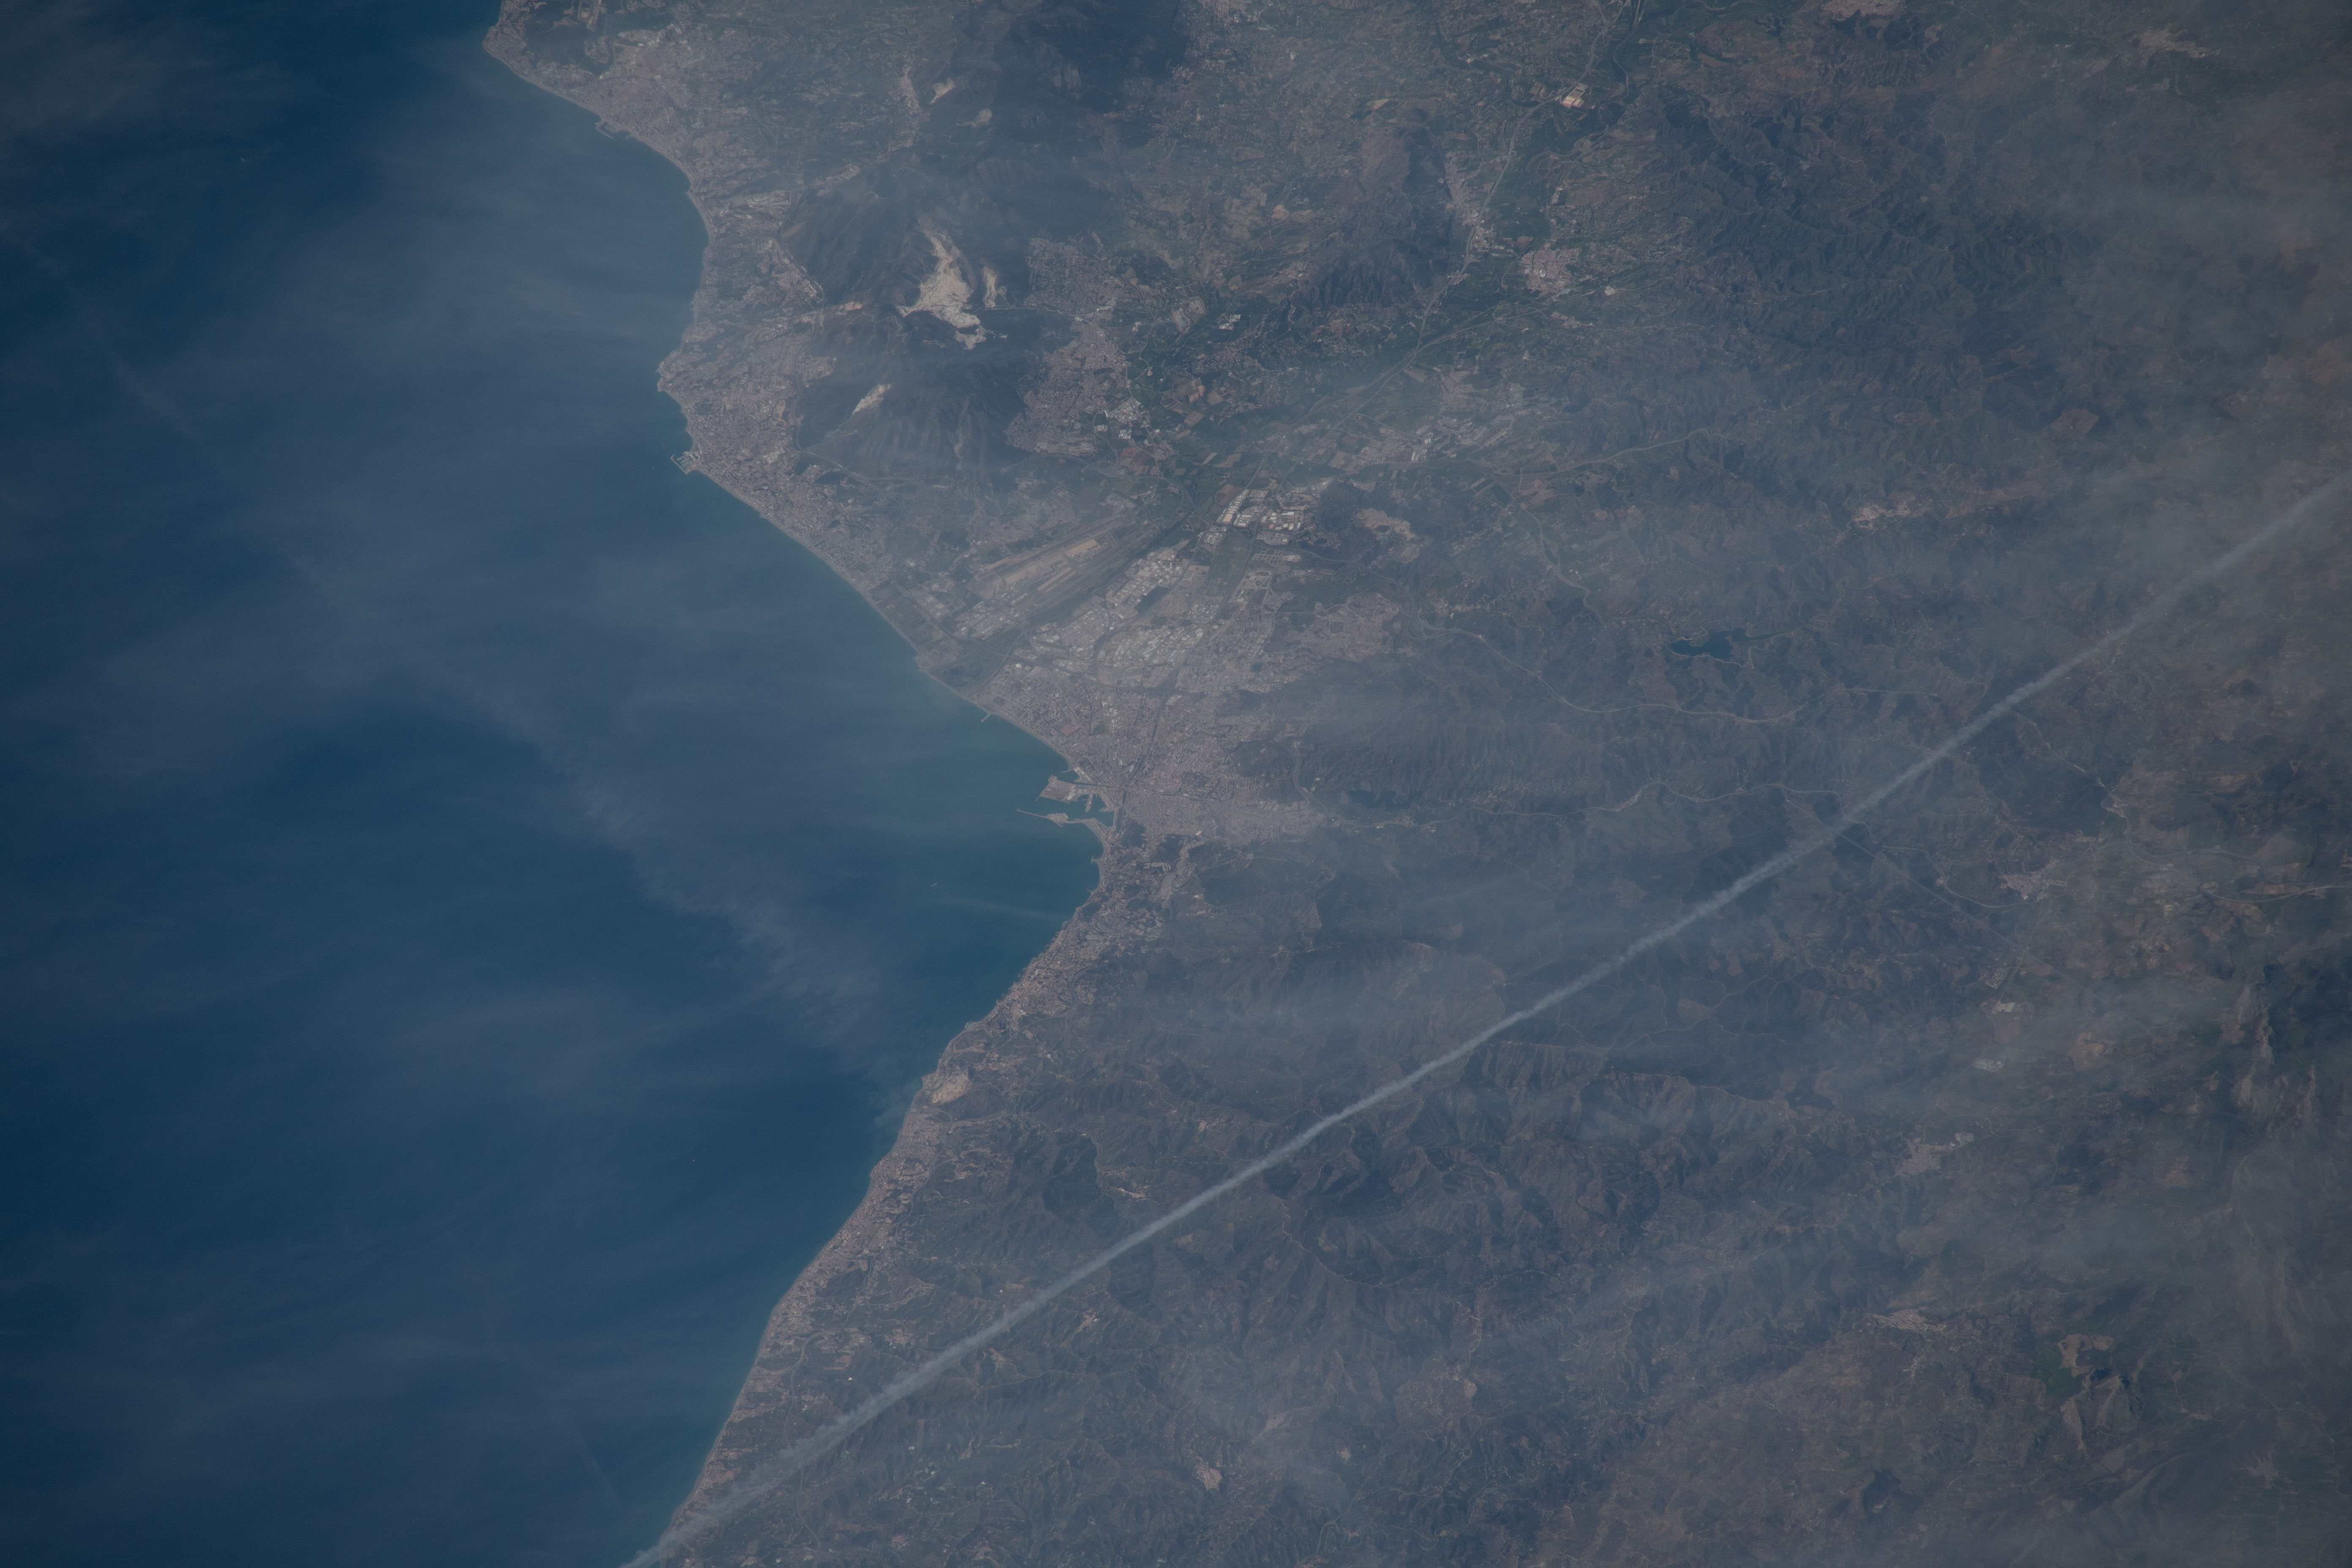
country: SPAIN
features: CITY OF MALAGA,MEDITERRANEAN SEA
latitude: 36.7
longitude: -4.4
